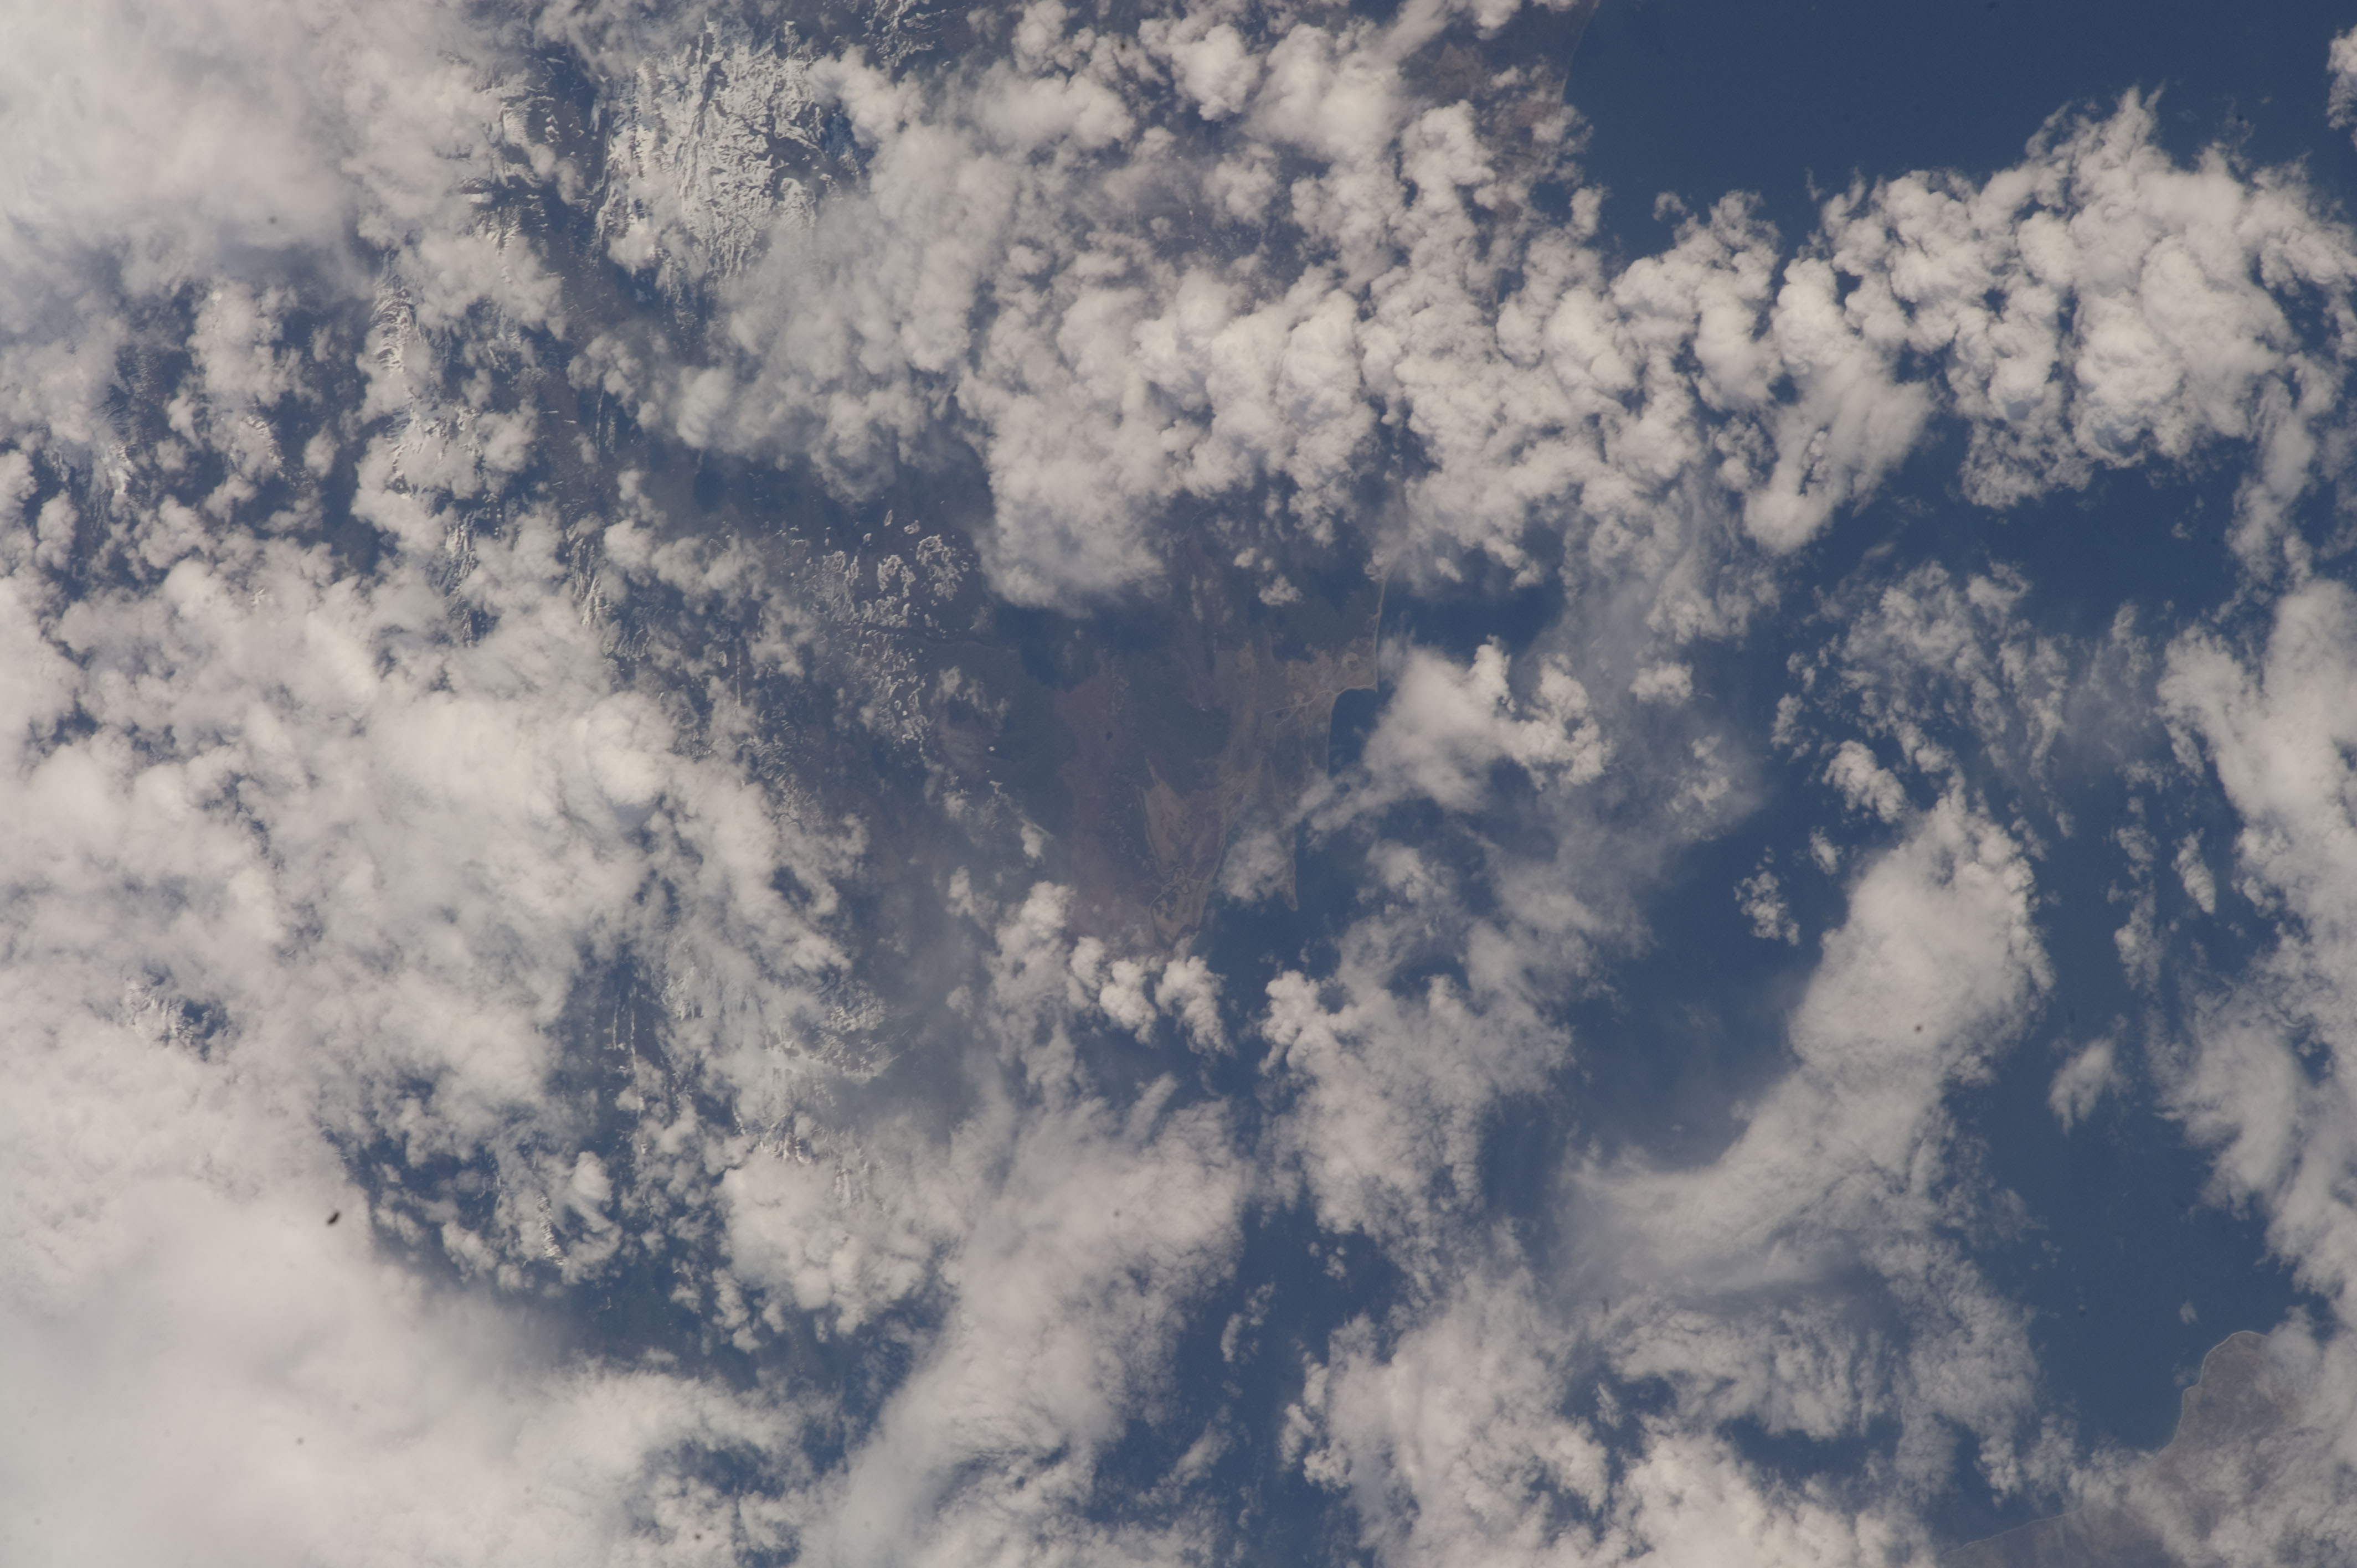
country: CHILE
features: STRAIT OF MAGELLAN, BRUNSWICK PEN., SNOW
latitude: -53.7
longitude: -71.0
